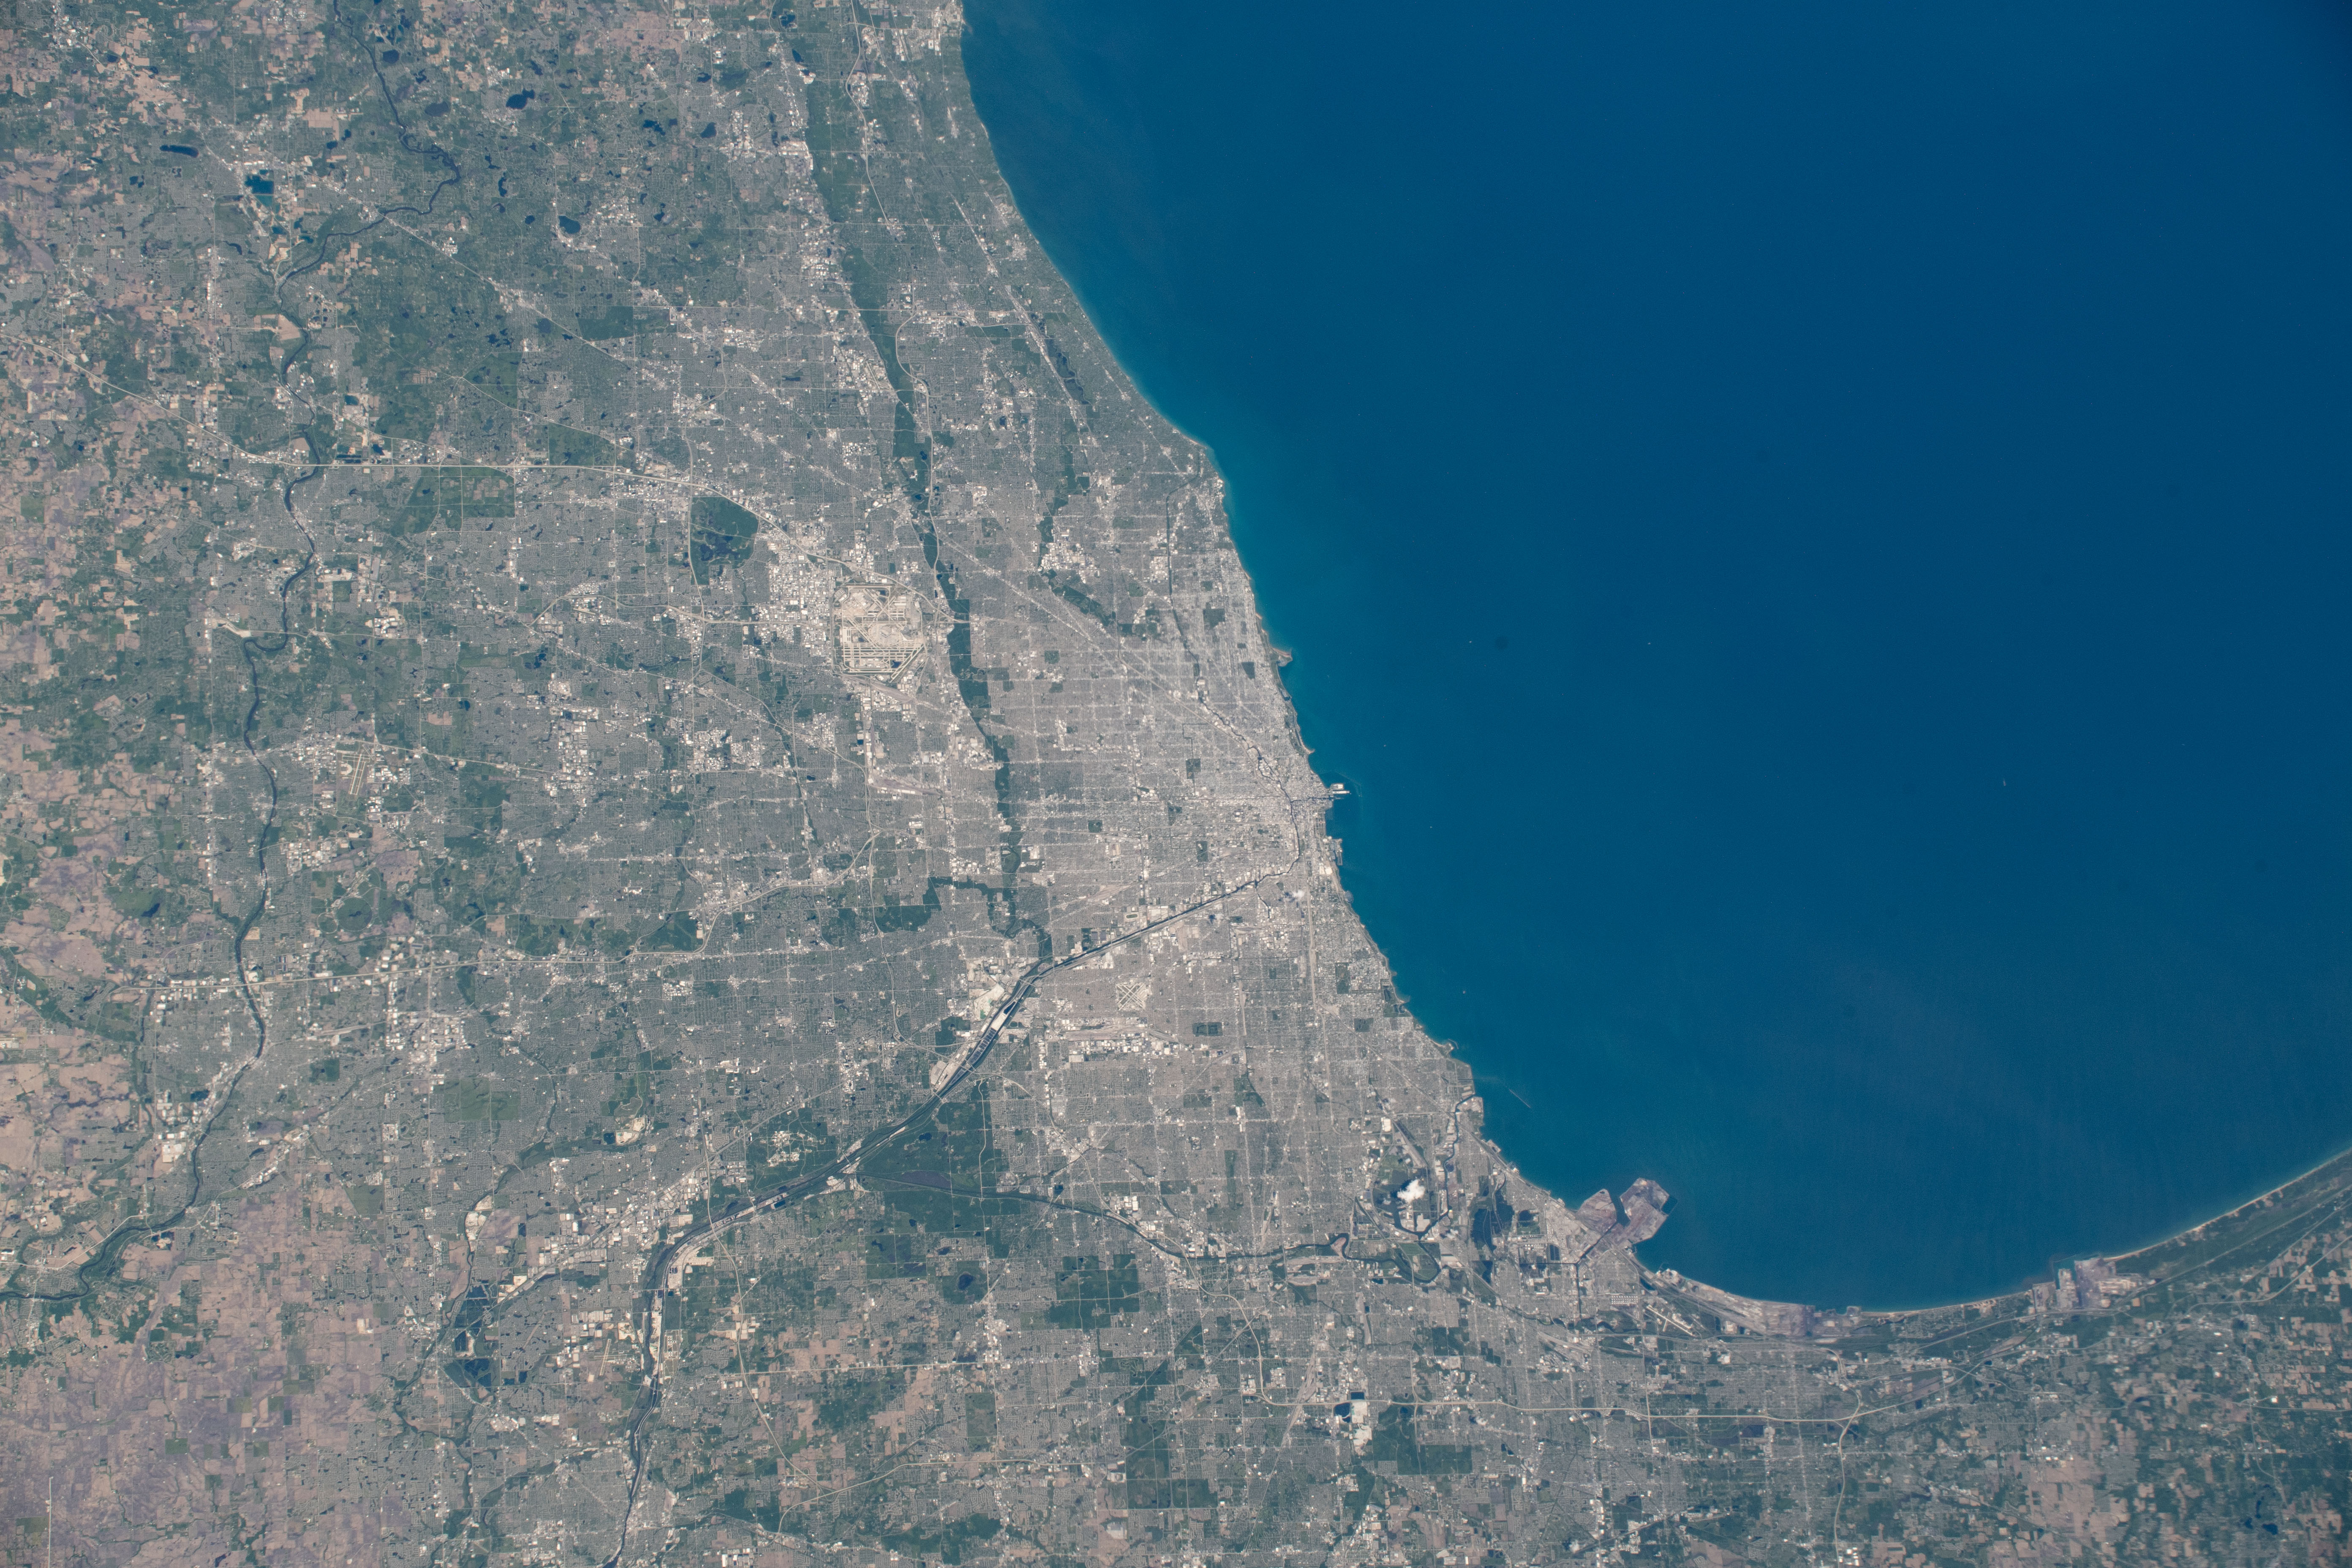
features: CHICAGO RIVER,R.,CHICAGO,CY.,ILLINOIS,L.,LAKE MICHIGAN,DES PLAINES RIVER
